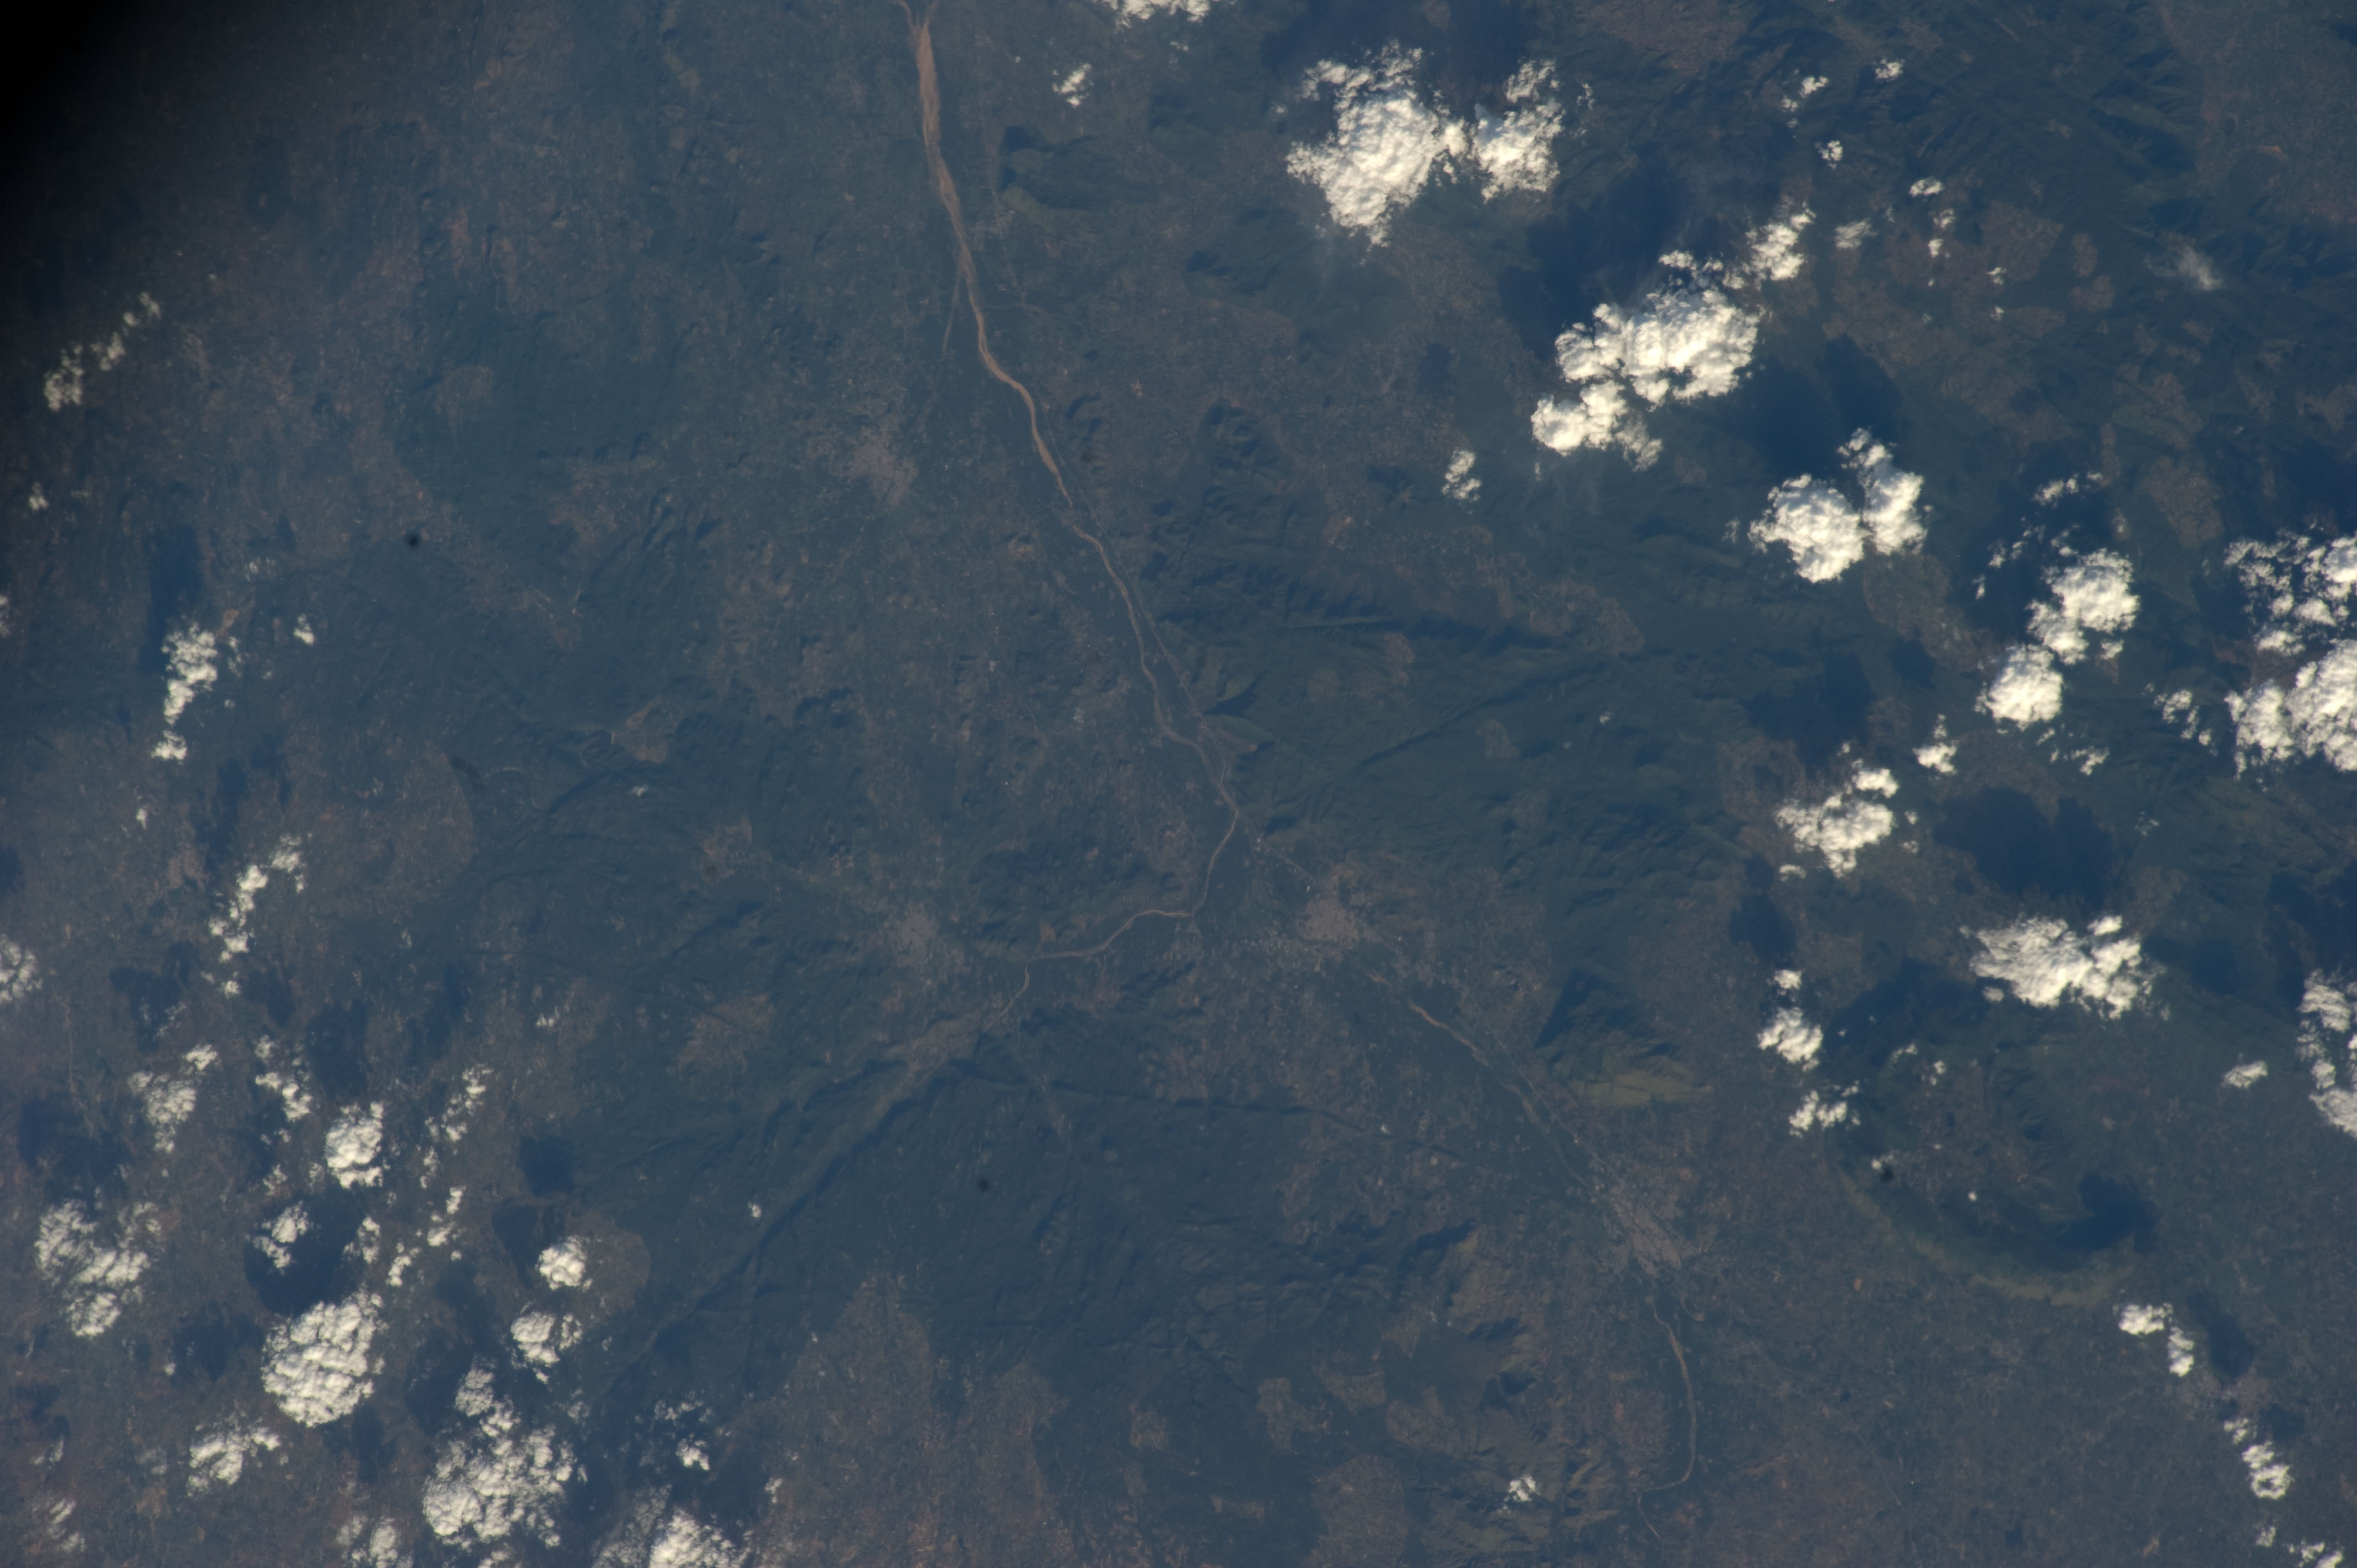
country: INDIA
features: CY.
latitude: 12.8
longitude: 78.8
